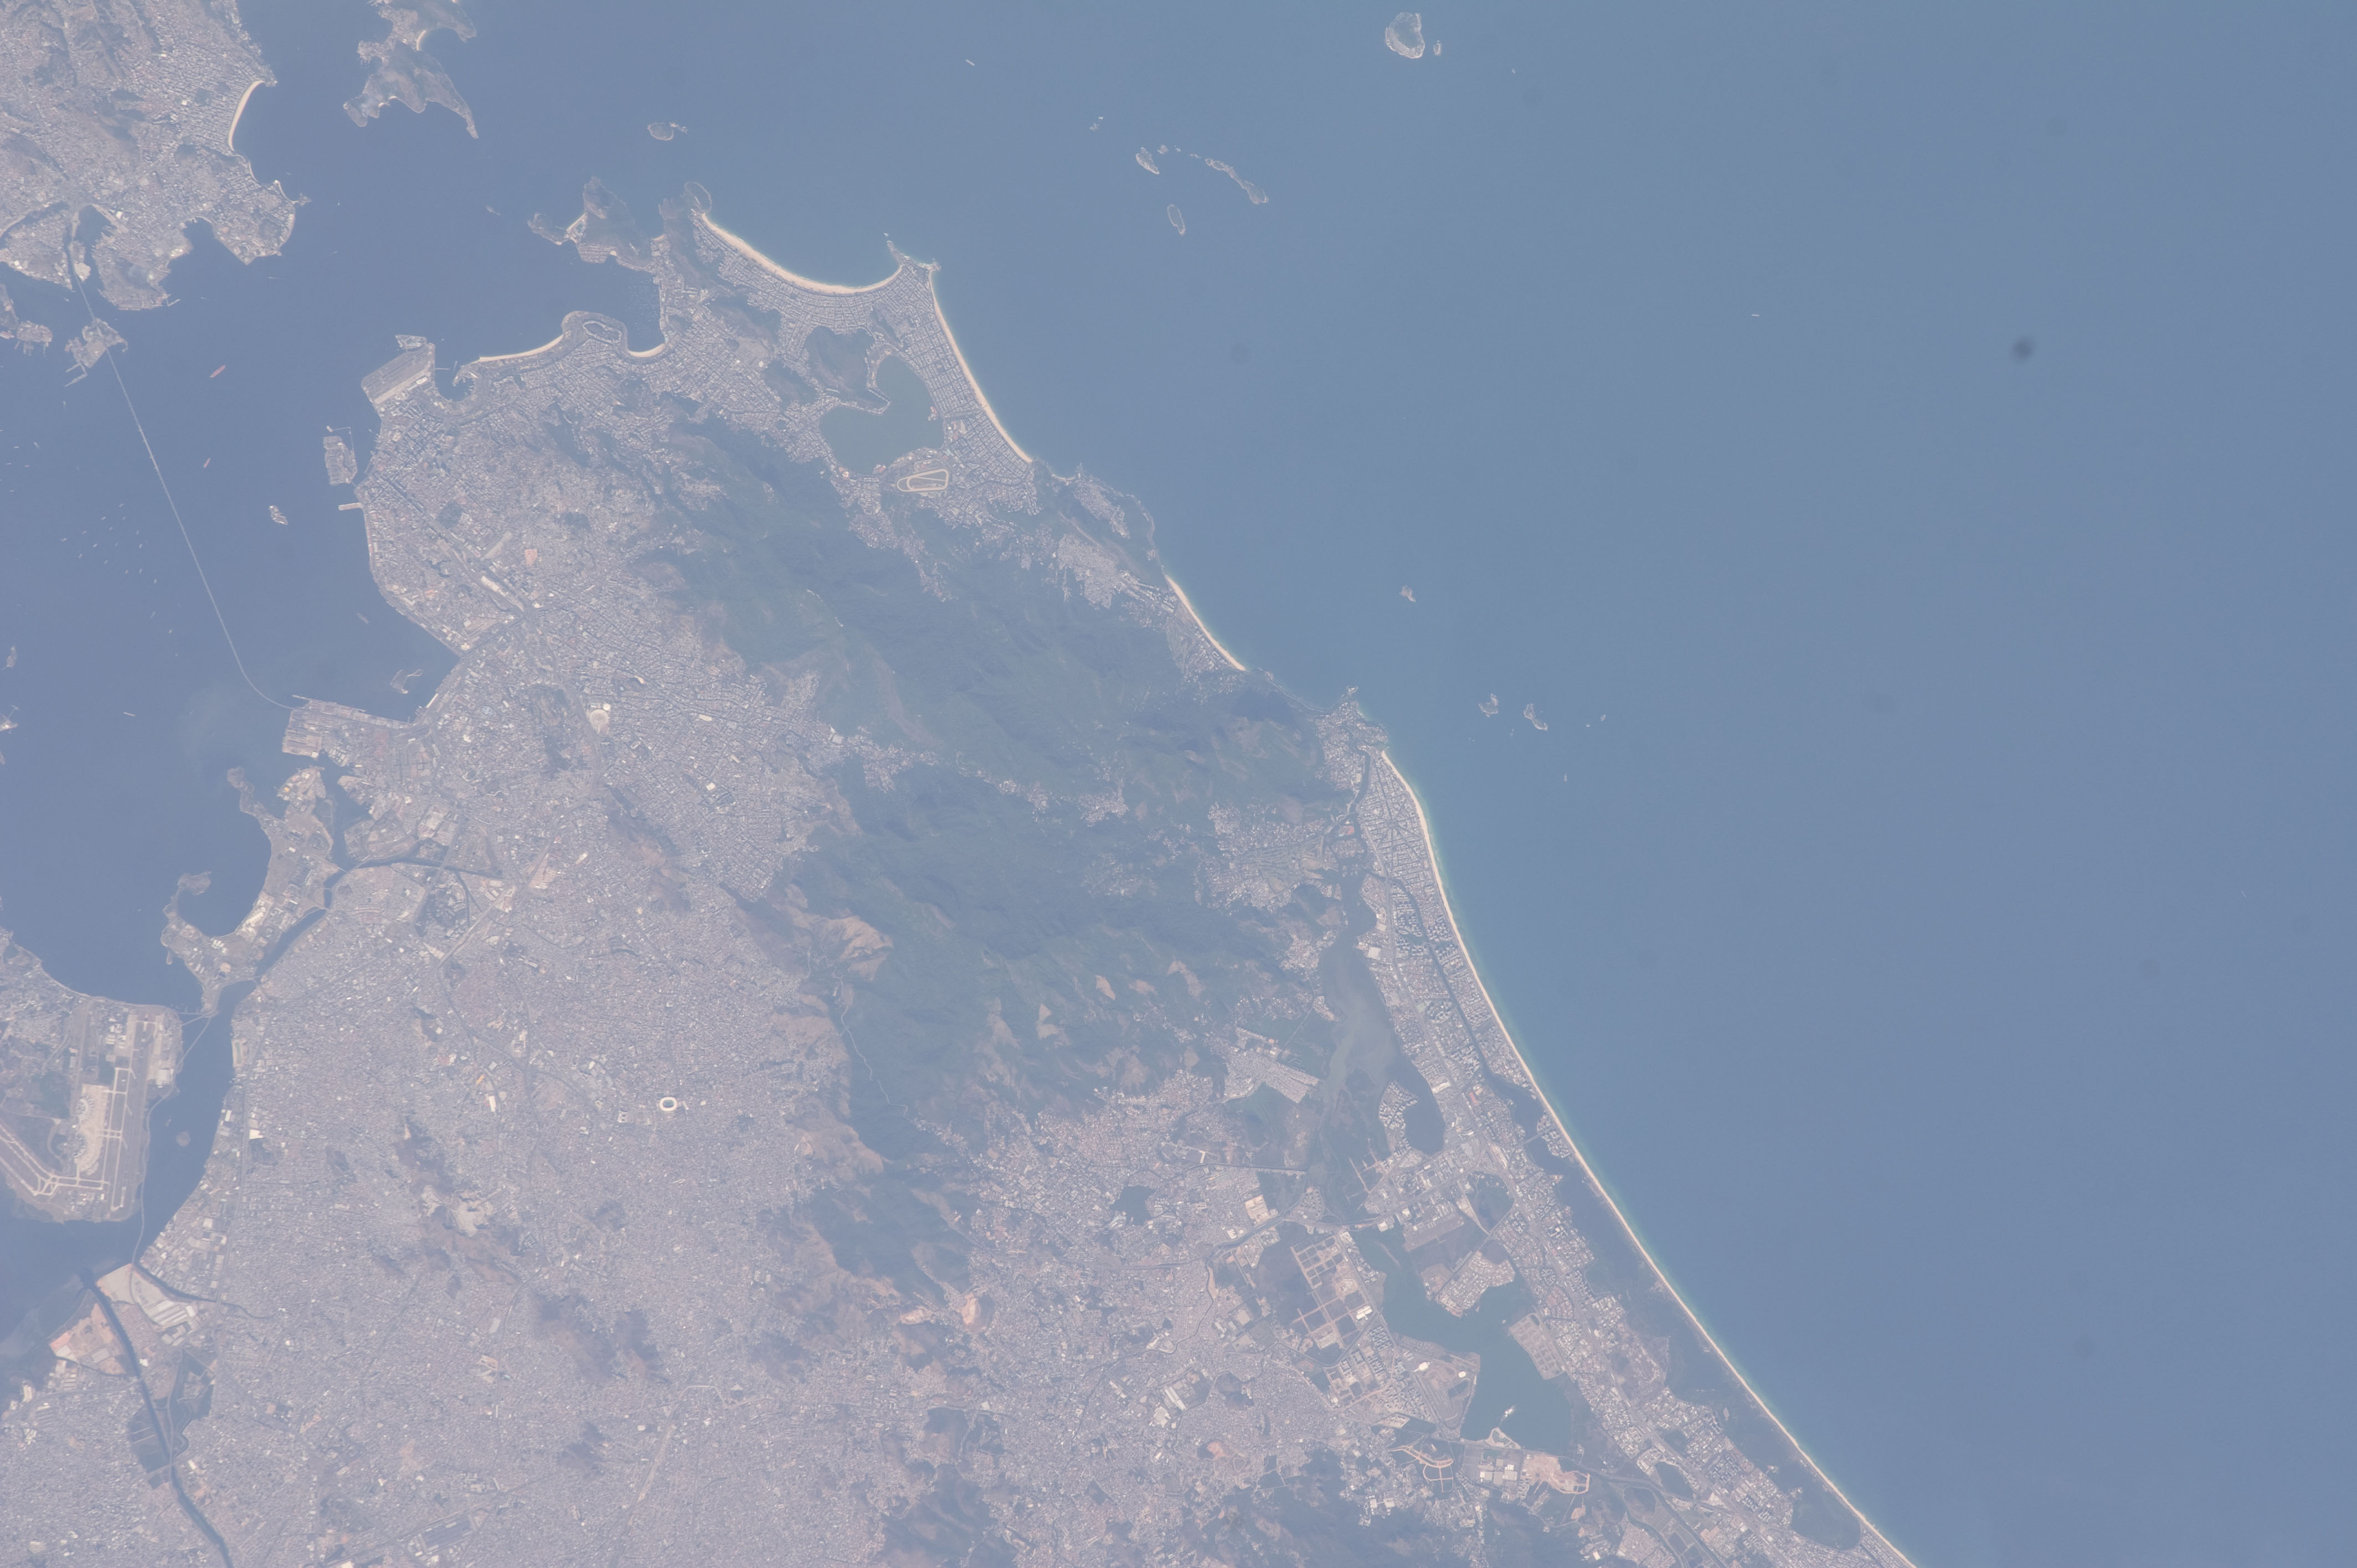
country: BRAZIL
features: SW. RIO DE JANEIRO, ROADS, ATLANTIC O., AIRPORT, GUANABARA B.
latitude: -22.9
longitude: -43.2
